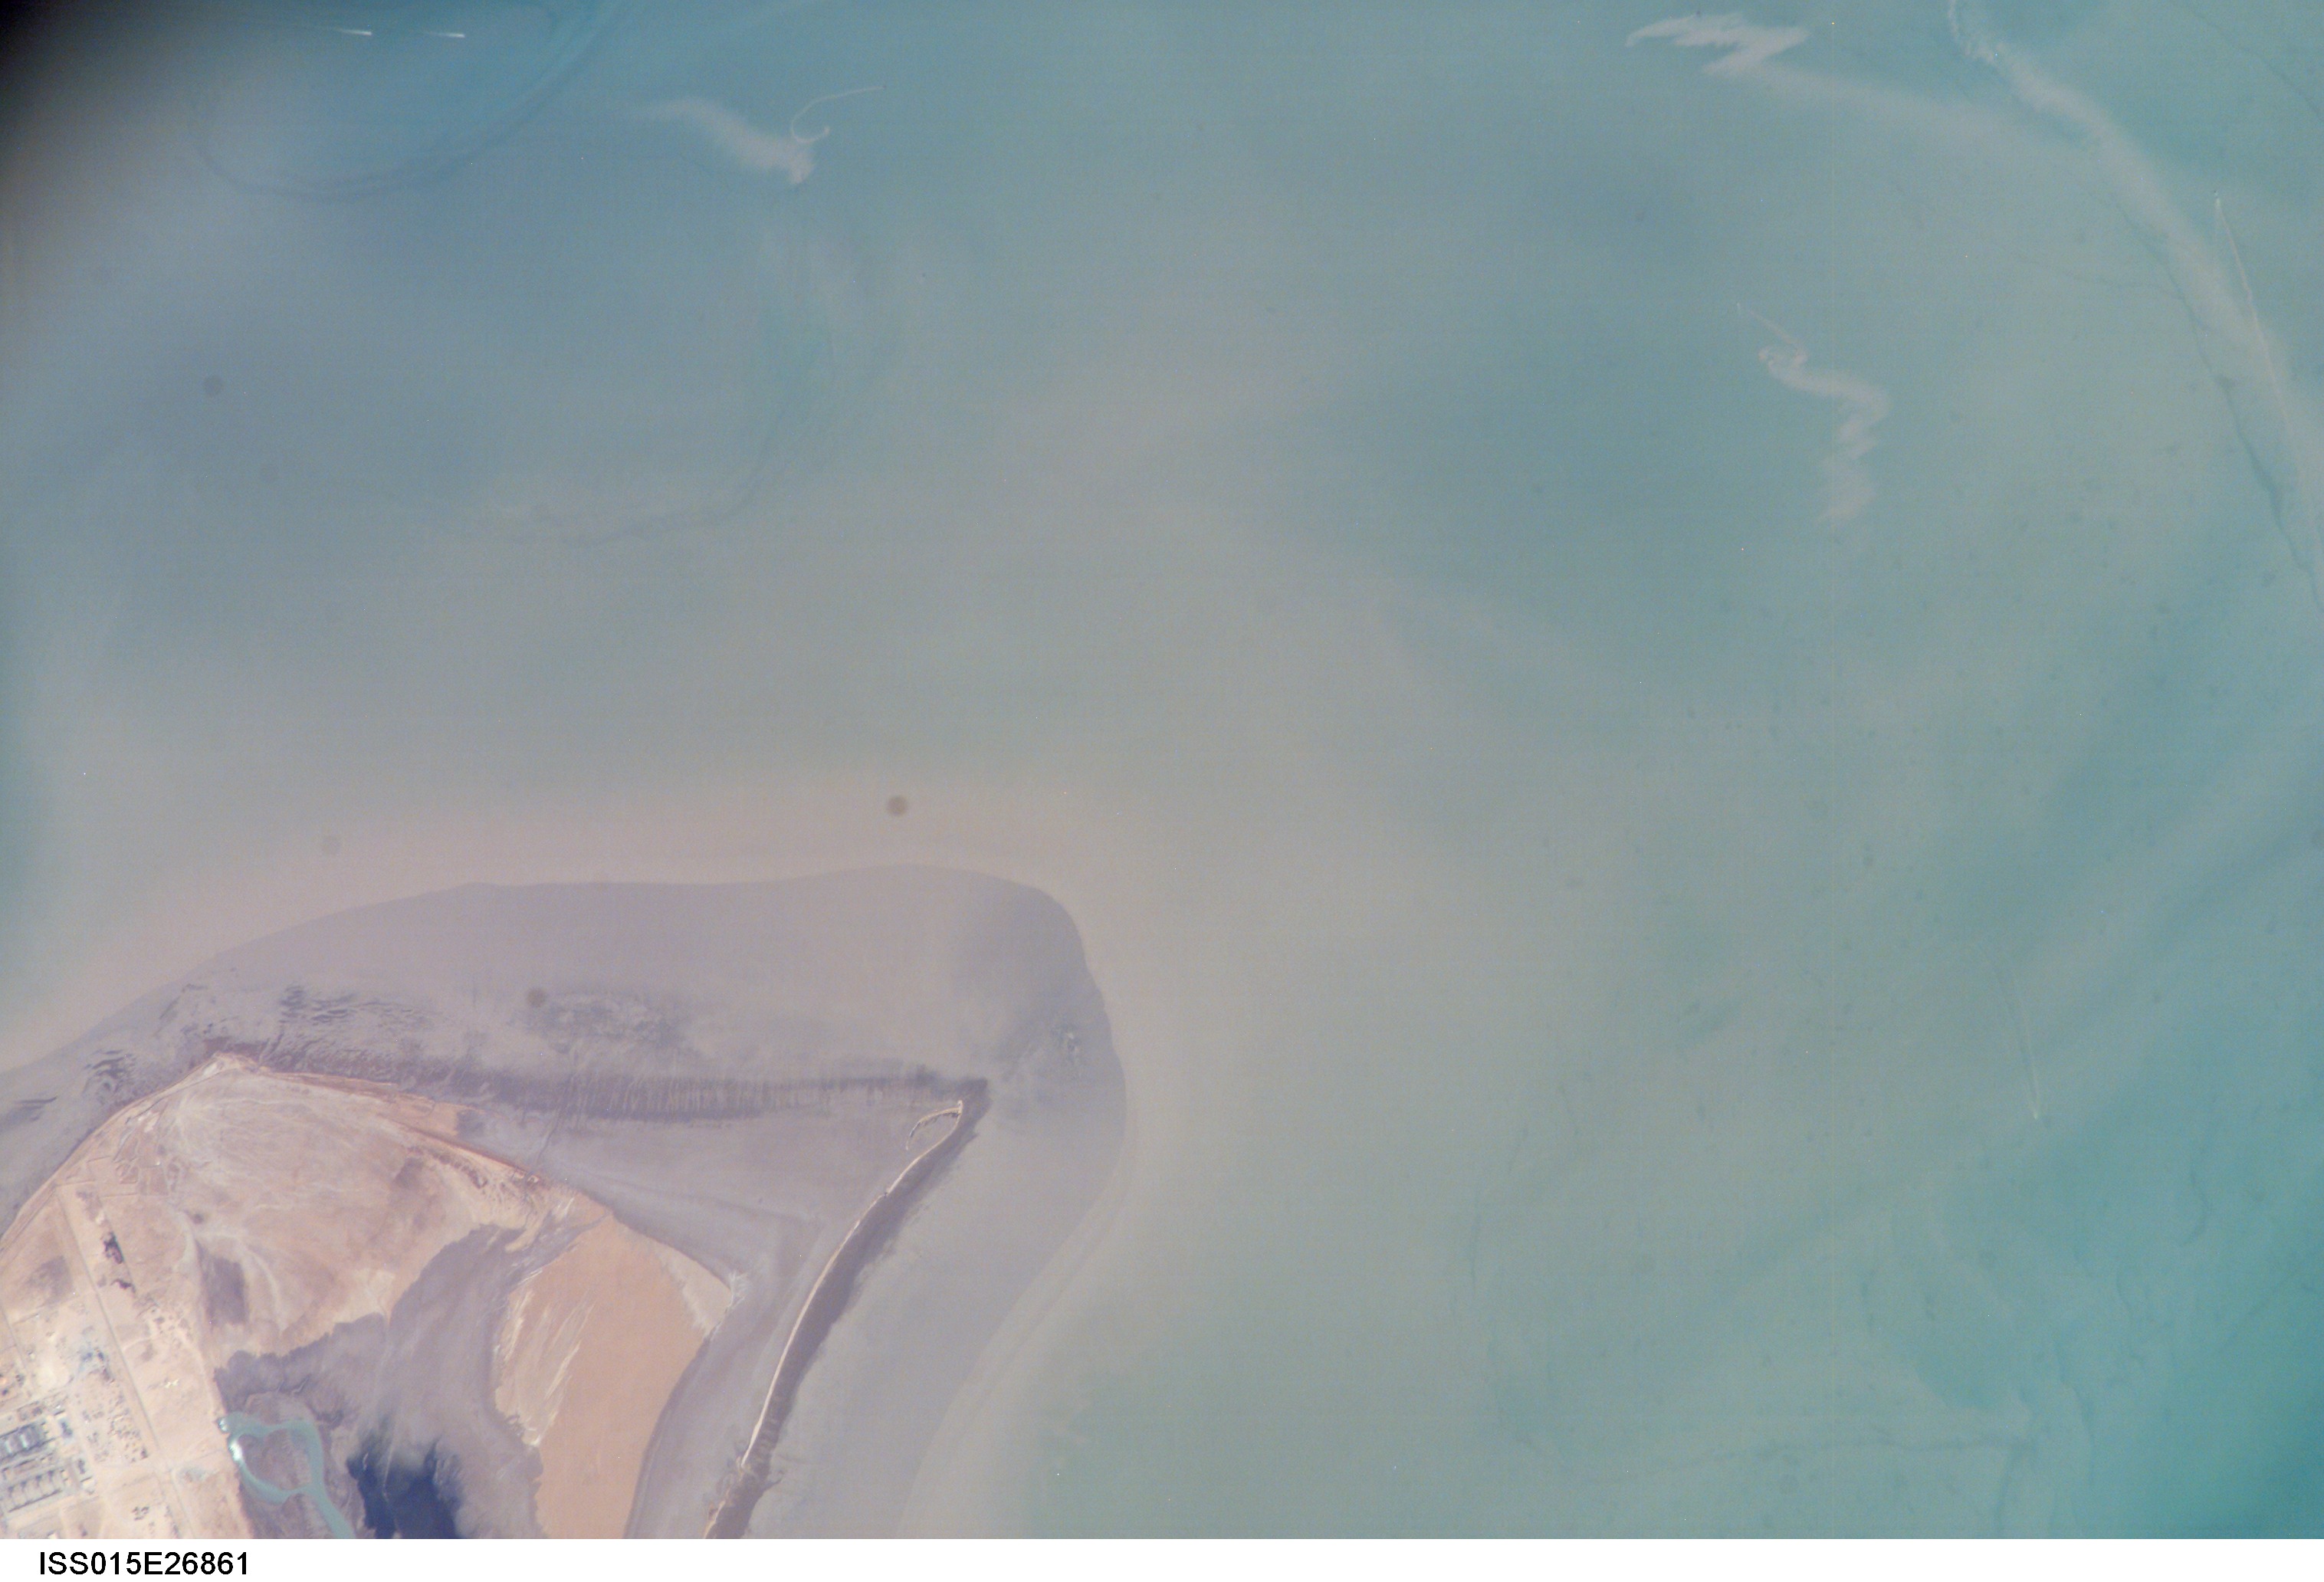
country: KUWAIT
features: B. OF KUWAIT, C. BARSHAH, SED.
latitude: 29.5
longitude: 48.2
